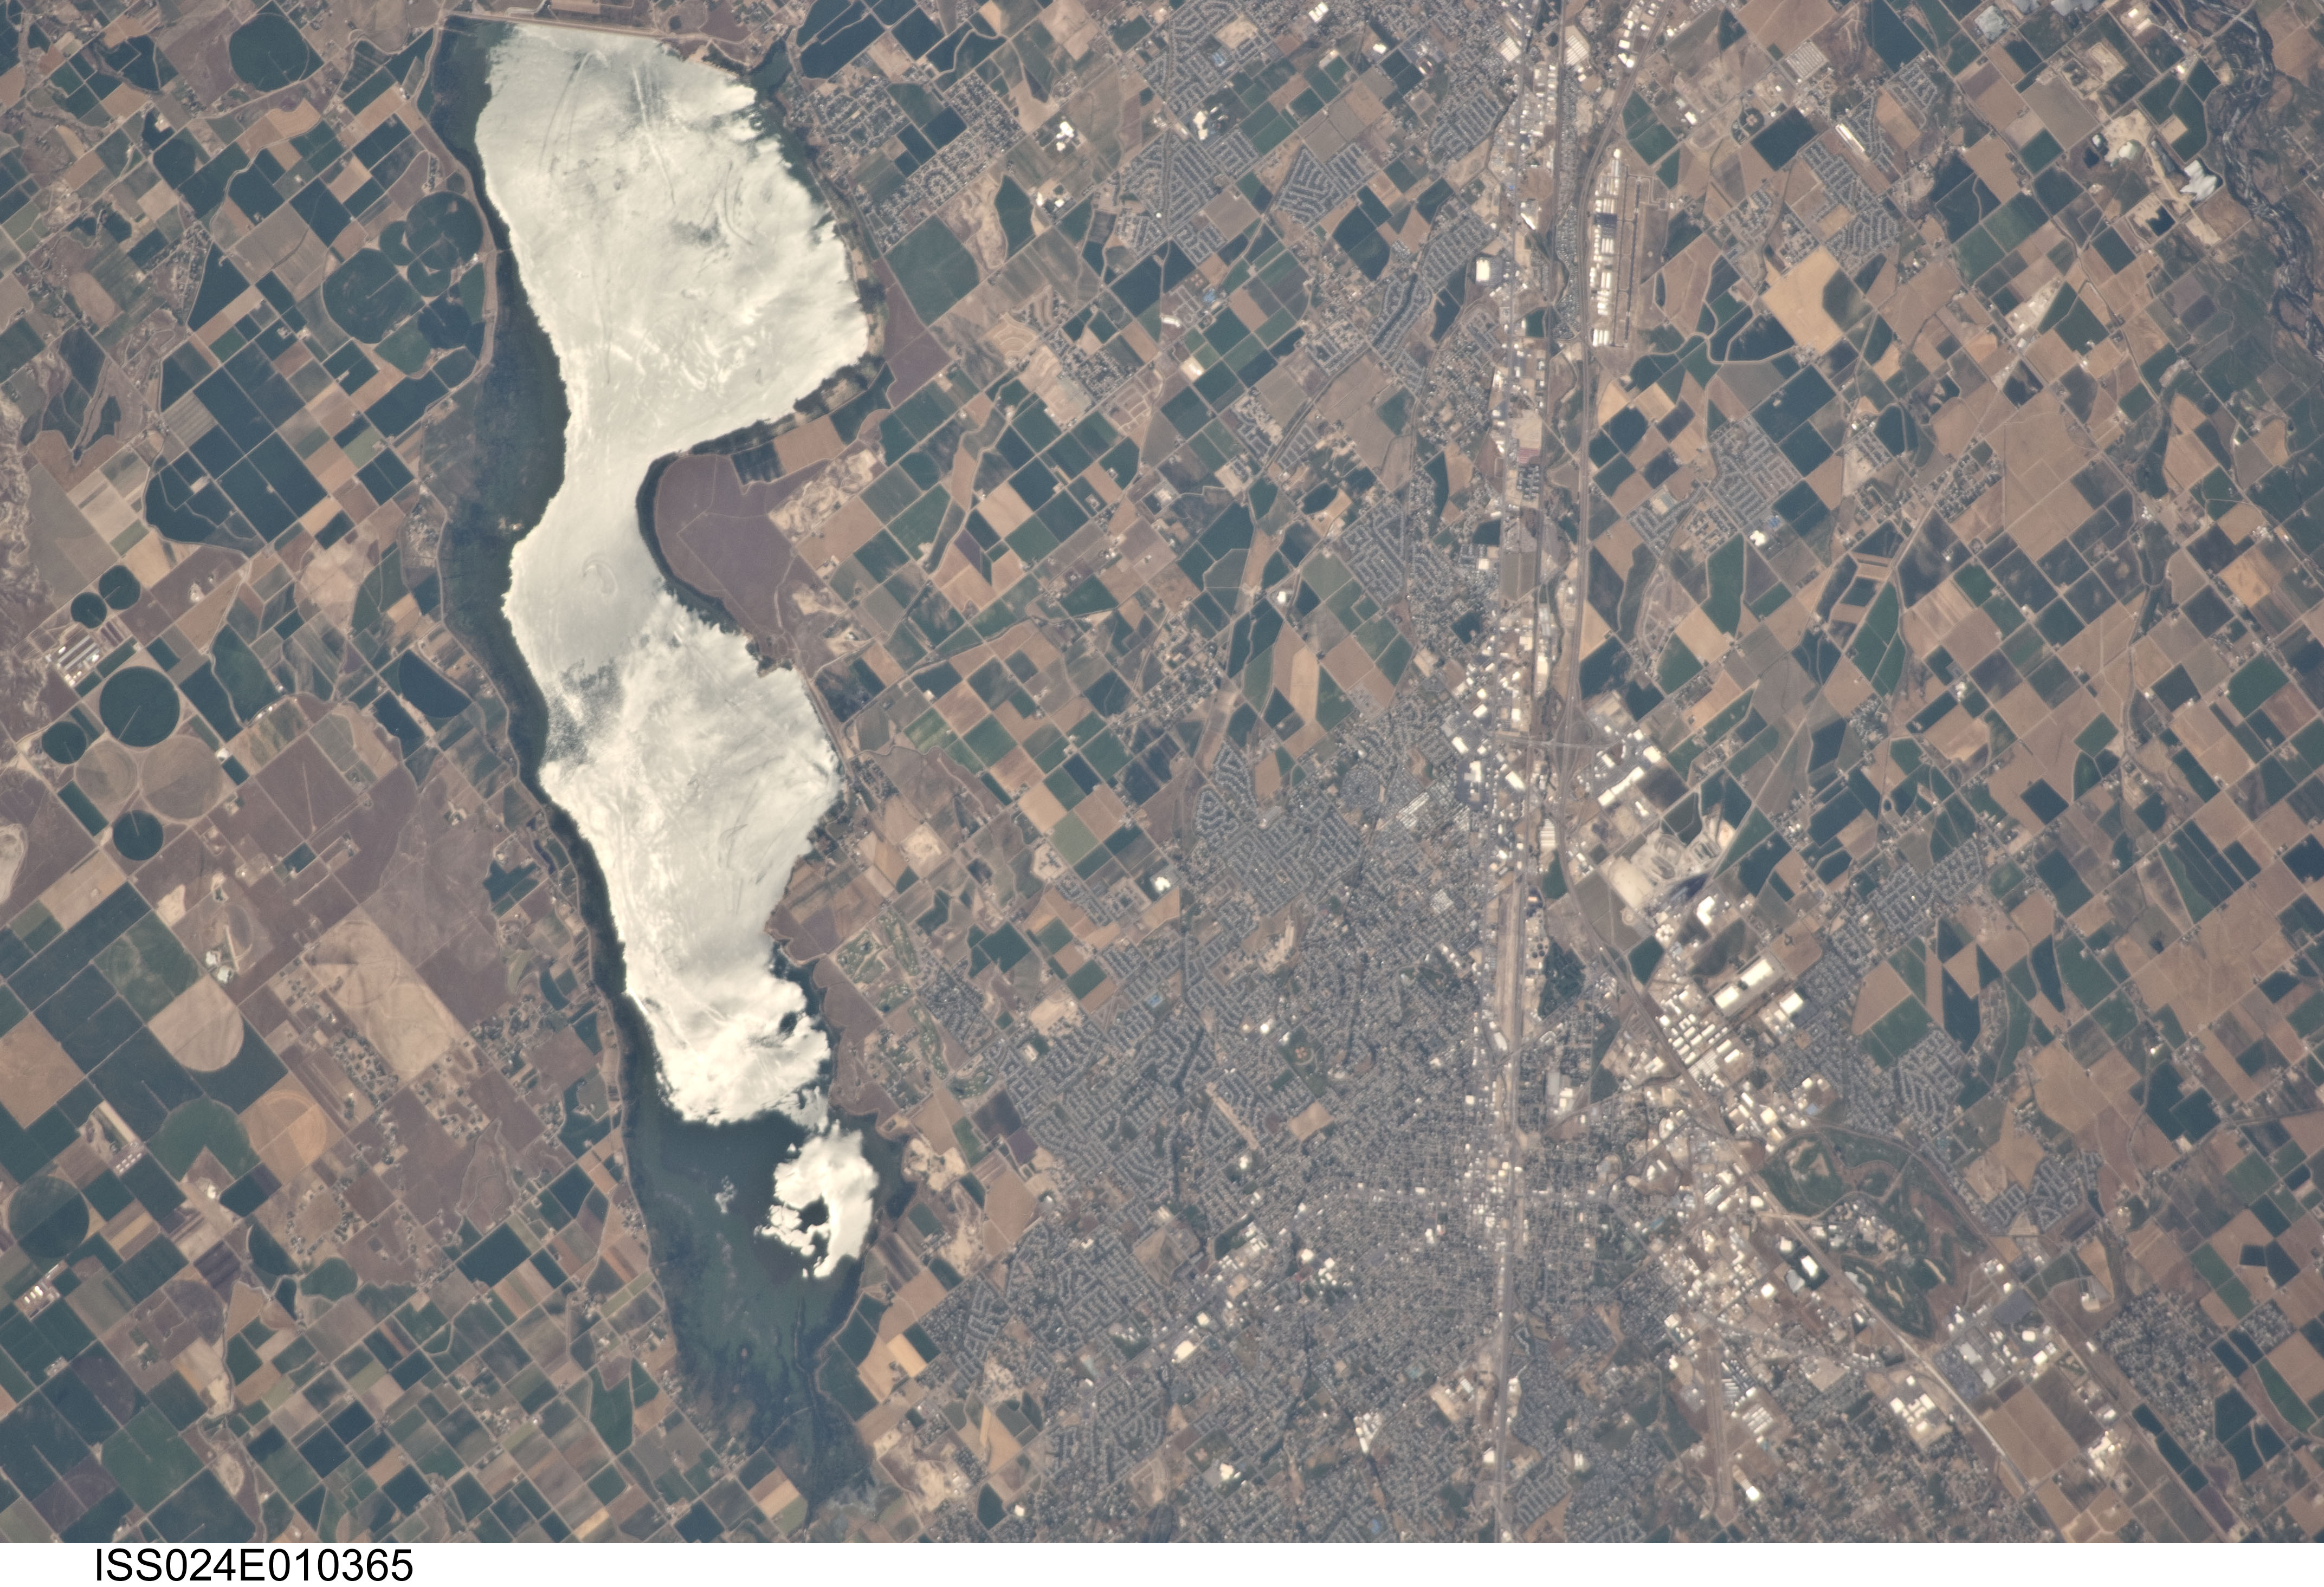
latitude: 43.6
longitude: -116.6
